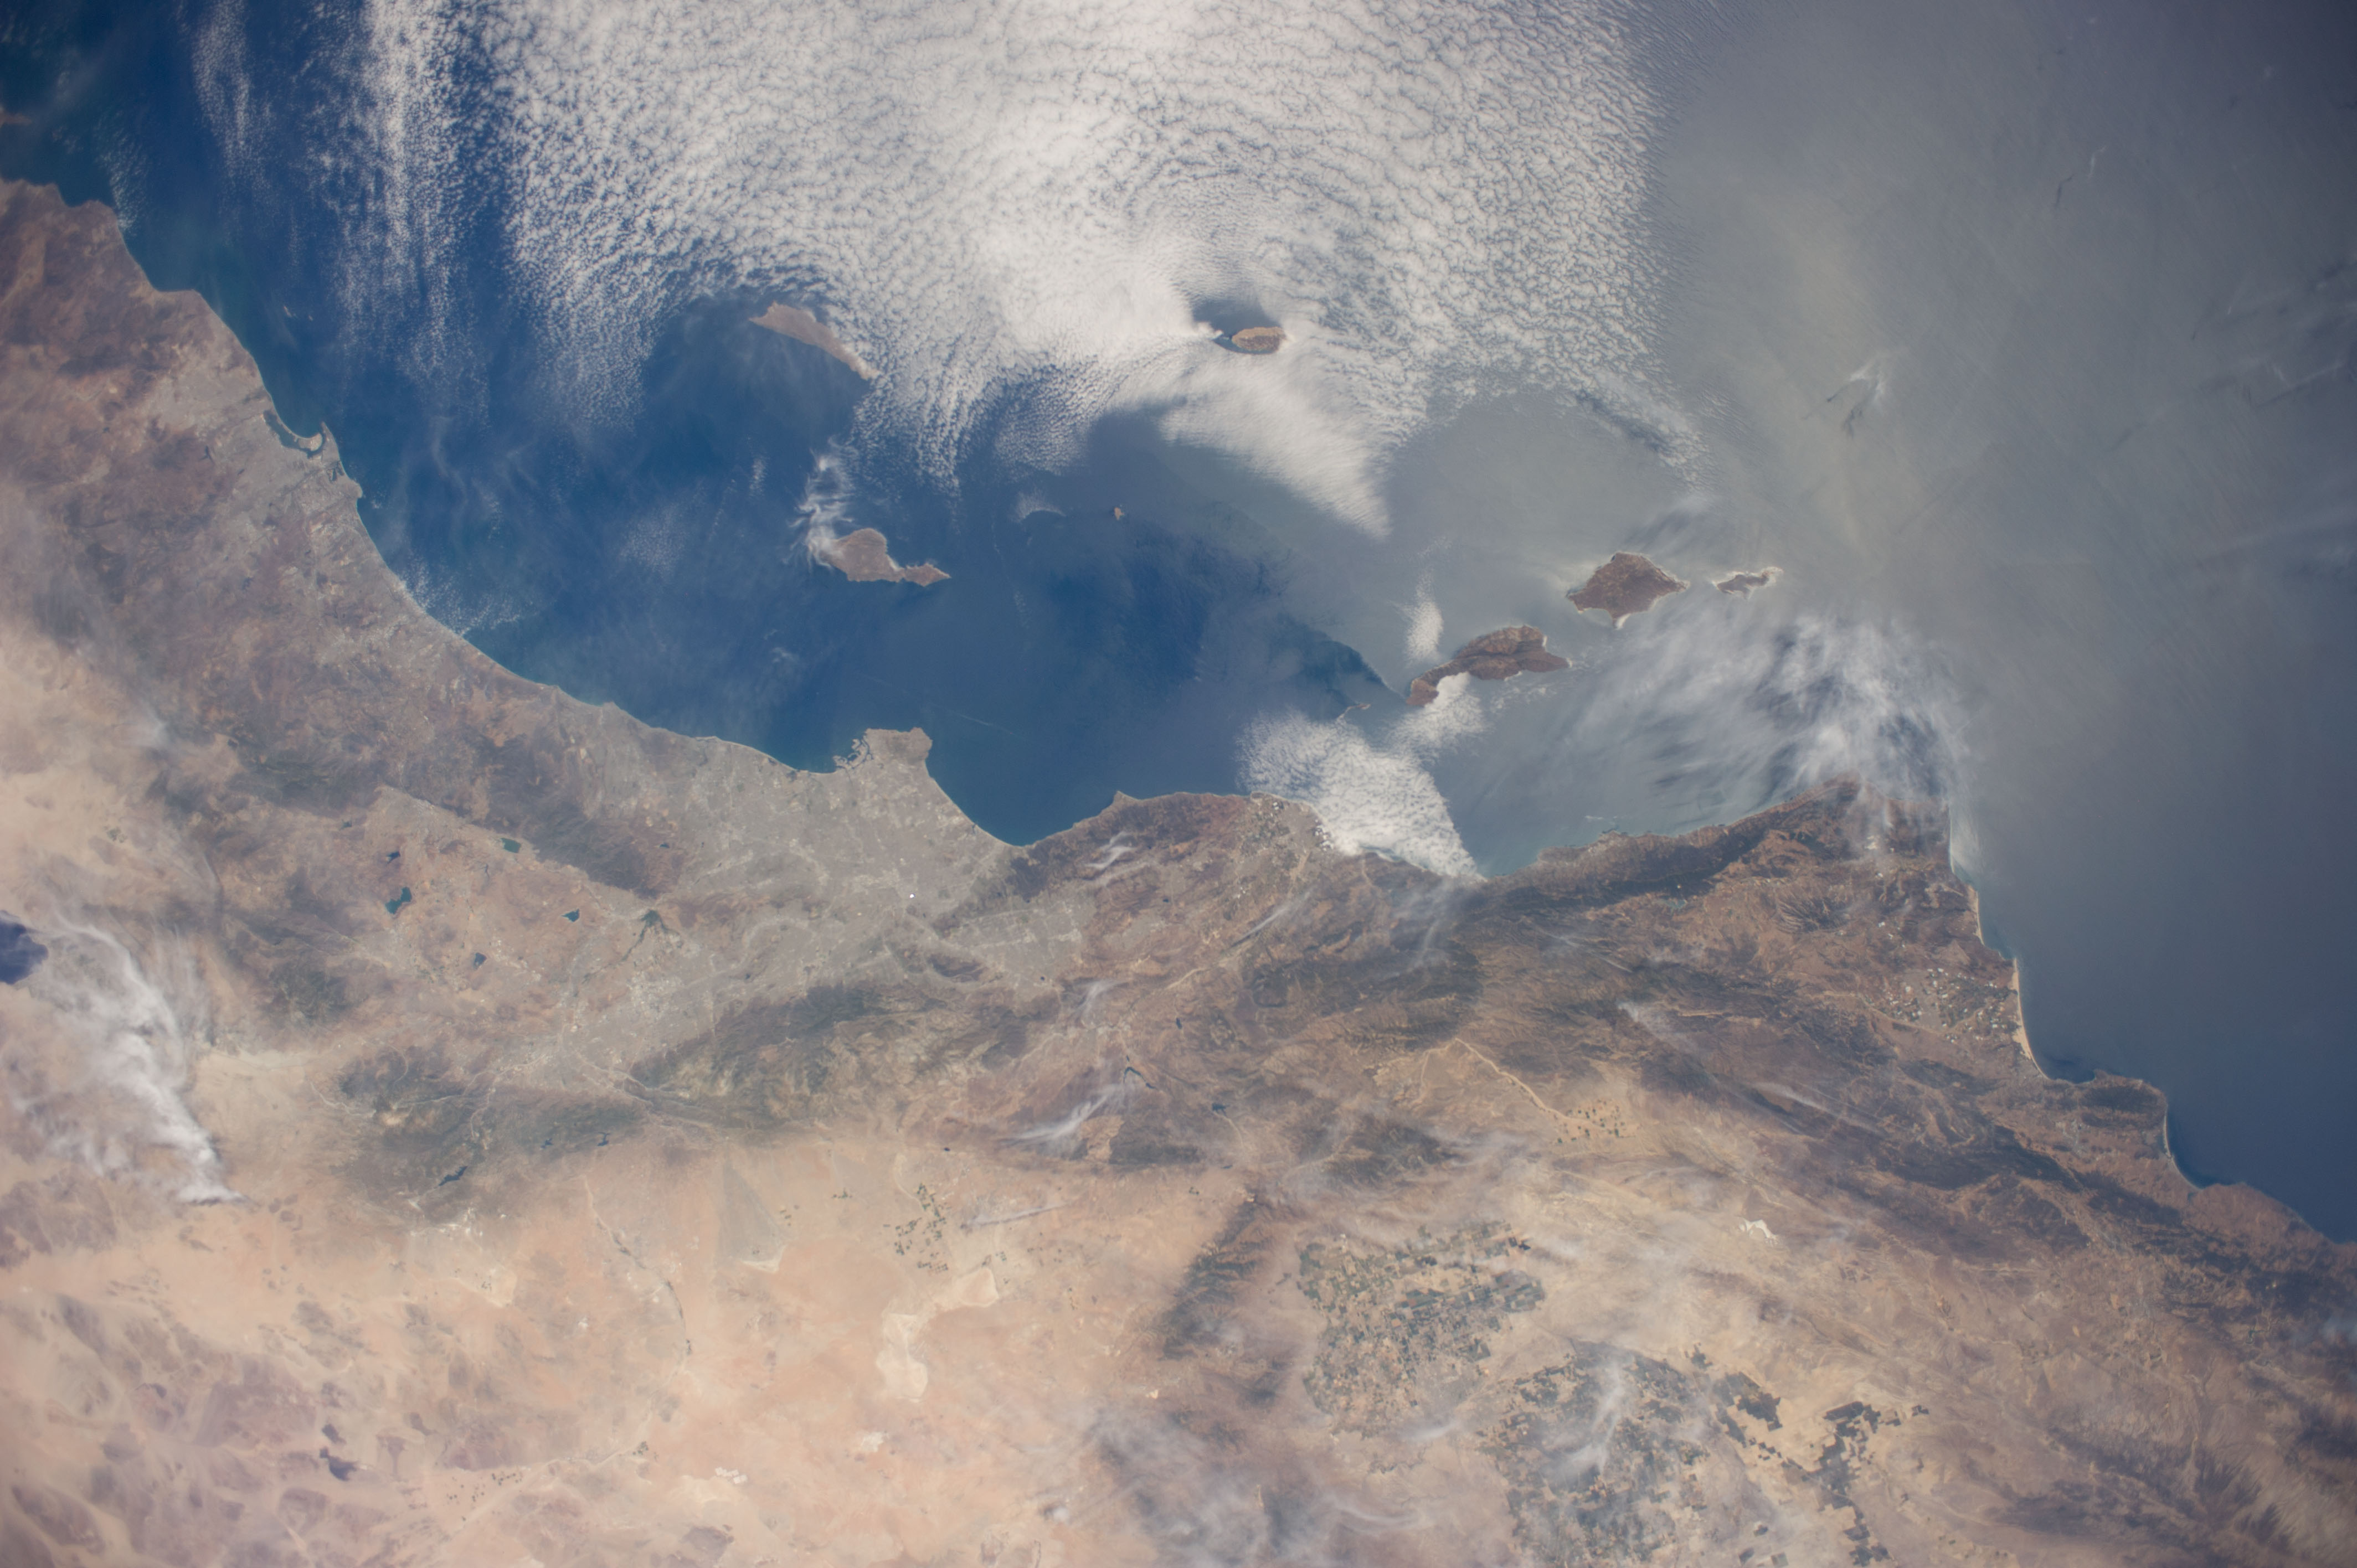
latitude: 34.0
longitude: -119.0
